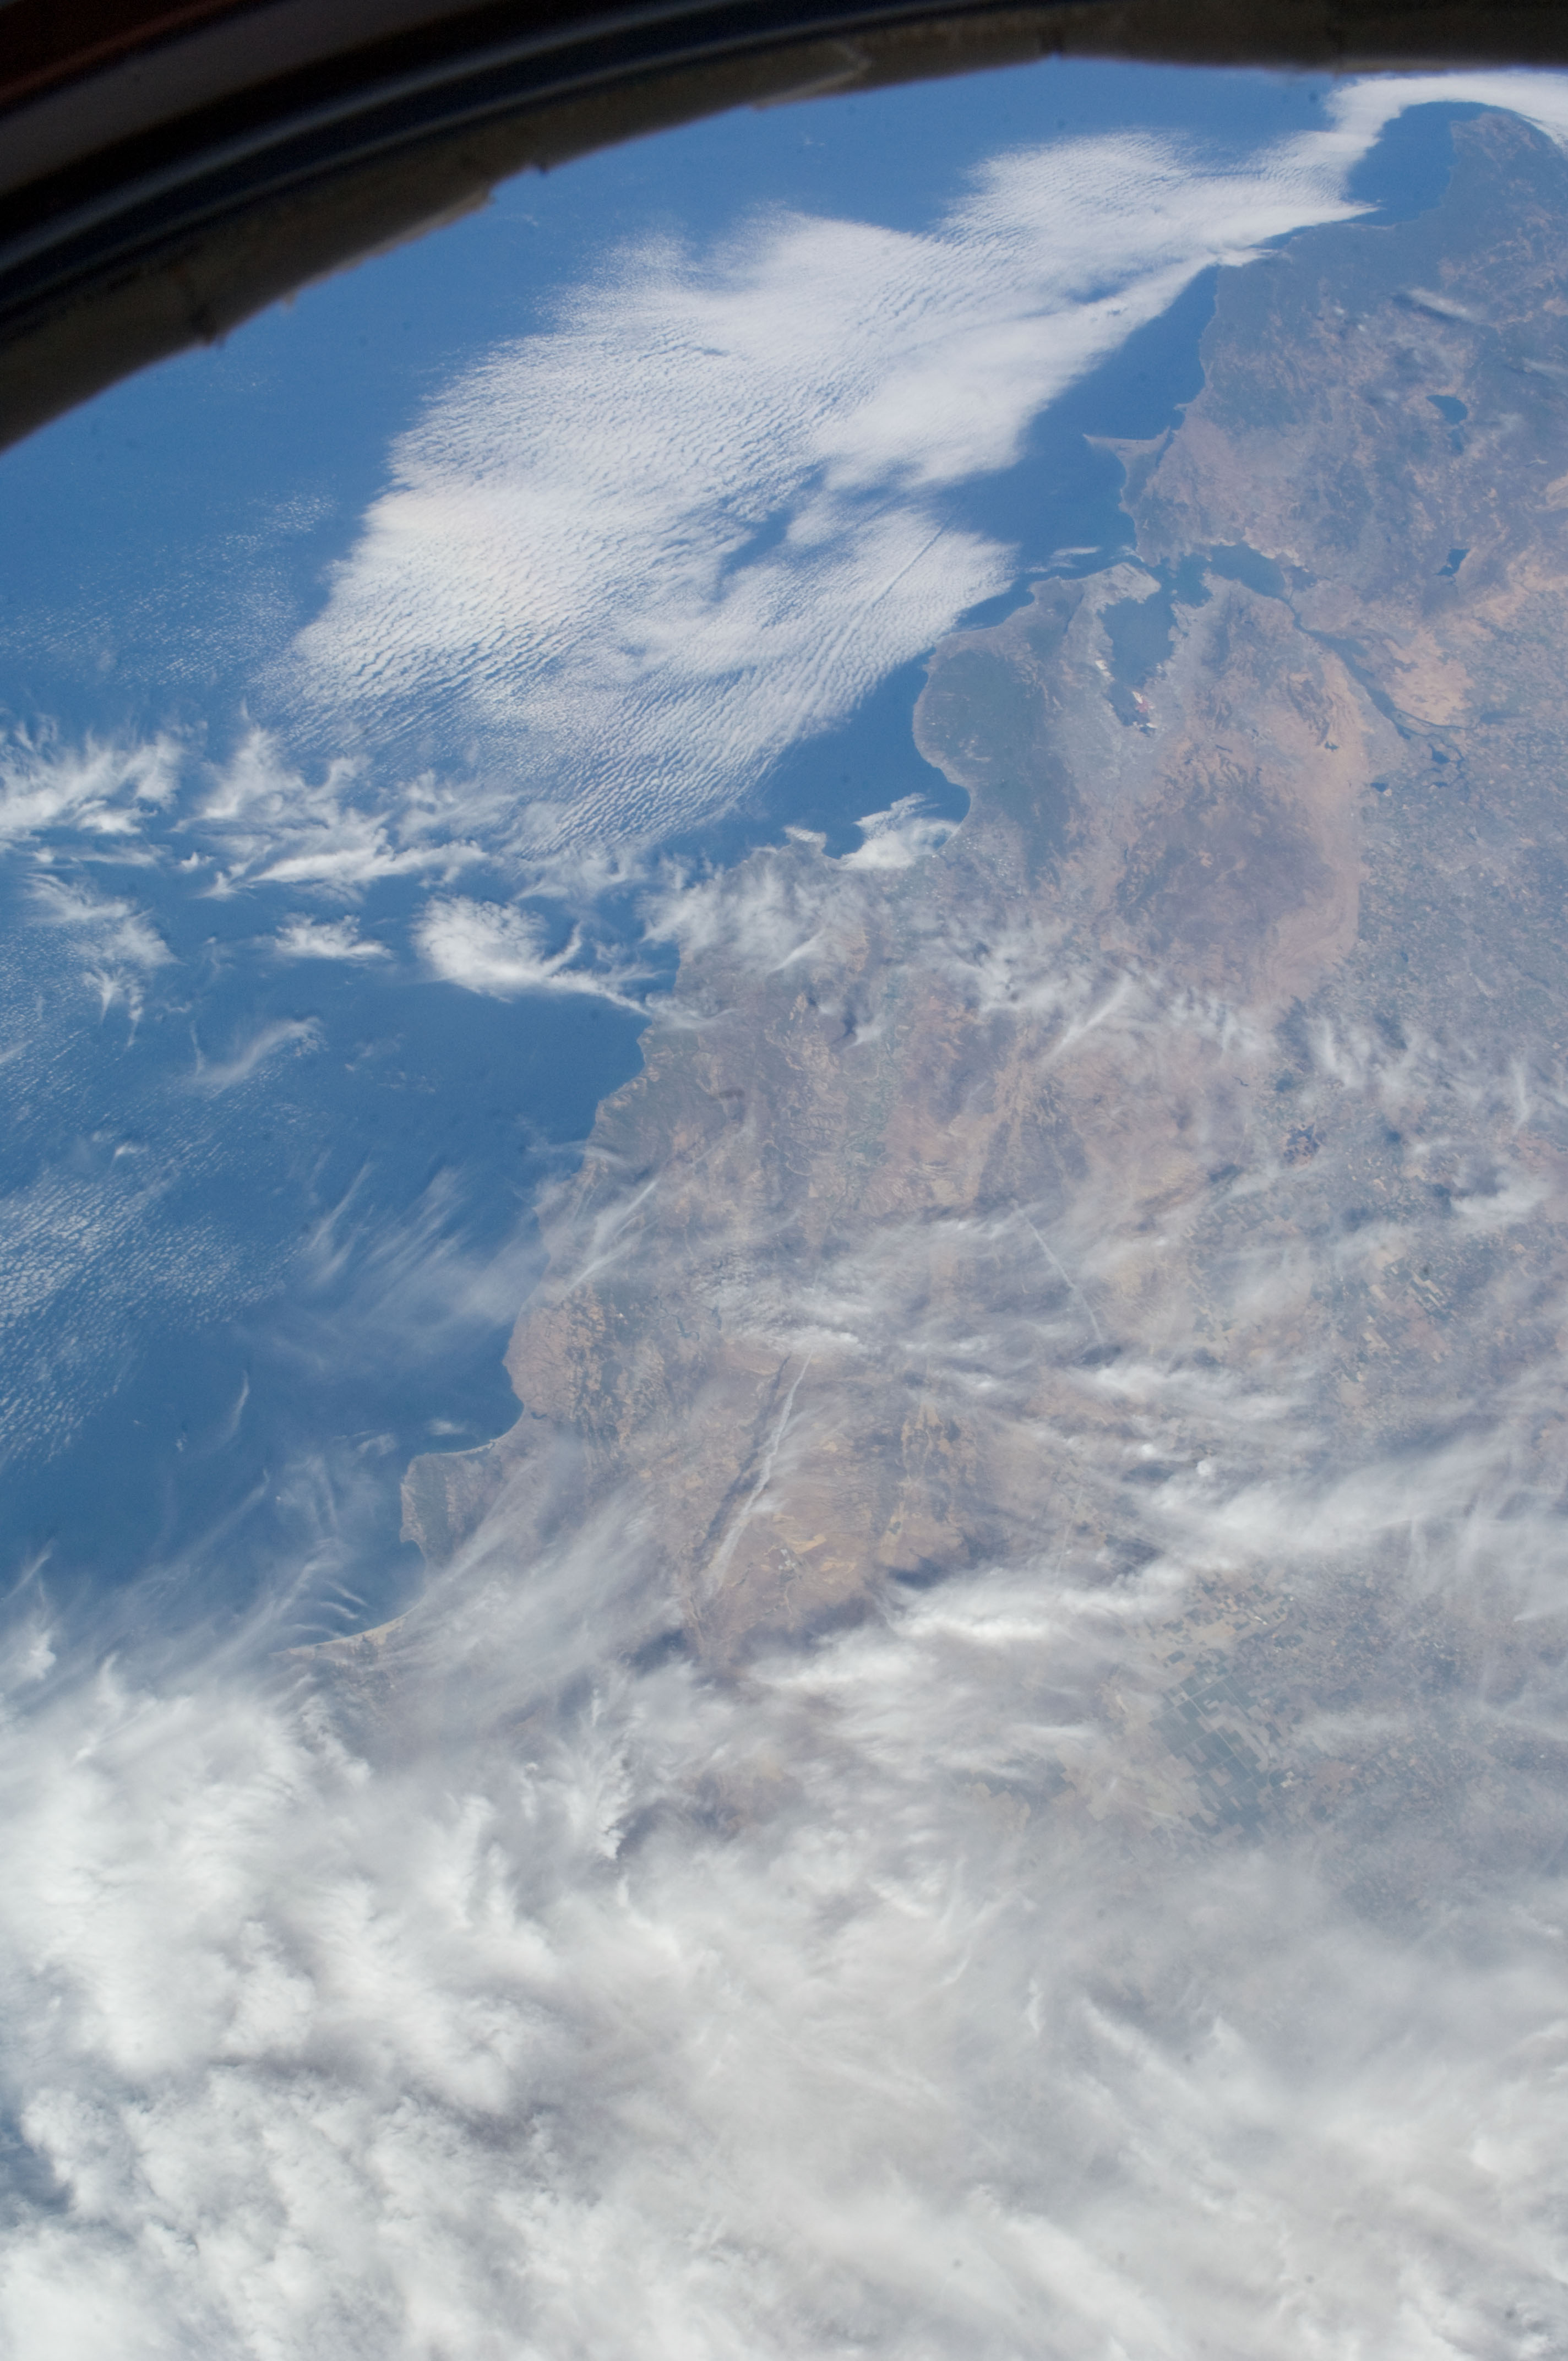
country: USA-CALIFORNIA
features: PACIFIC O., SAN FRANCISCO BAY, ISS
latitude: 36.0
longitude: -121.0
